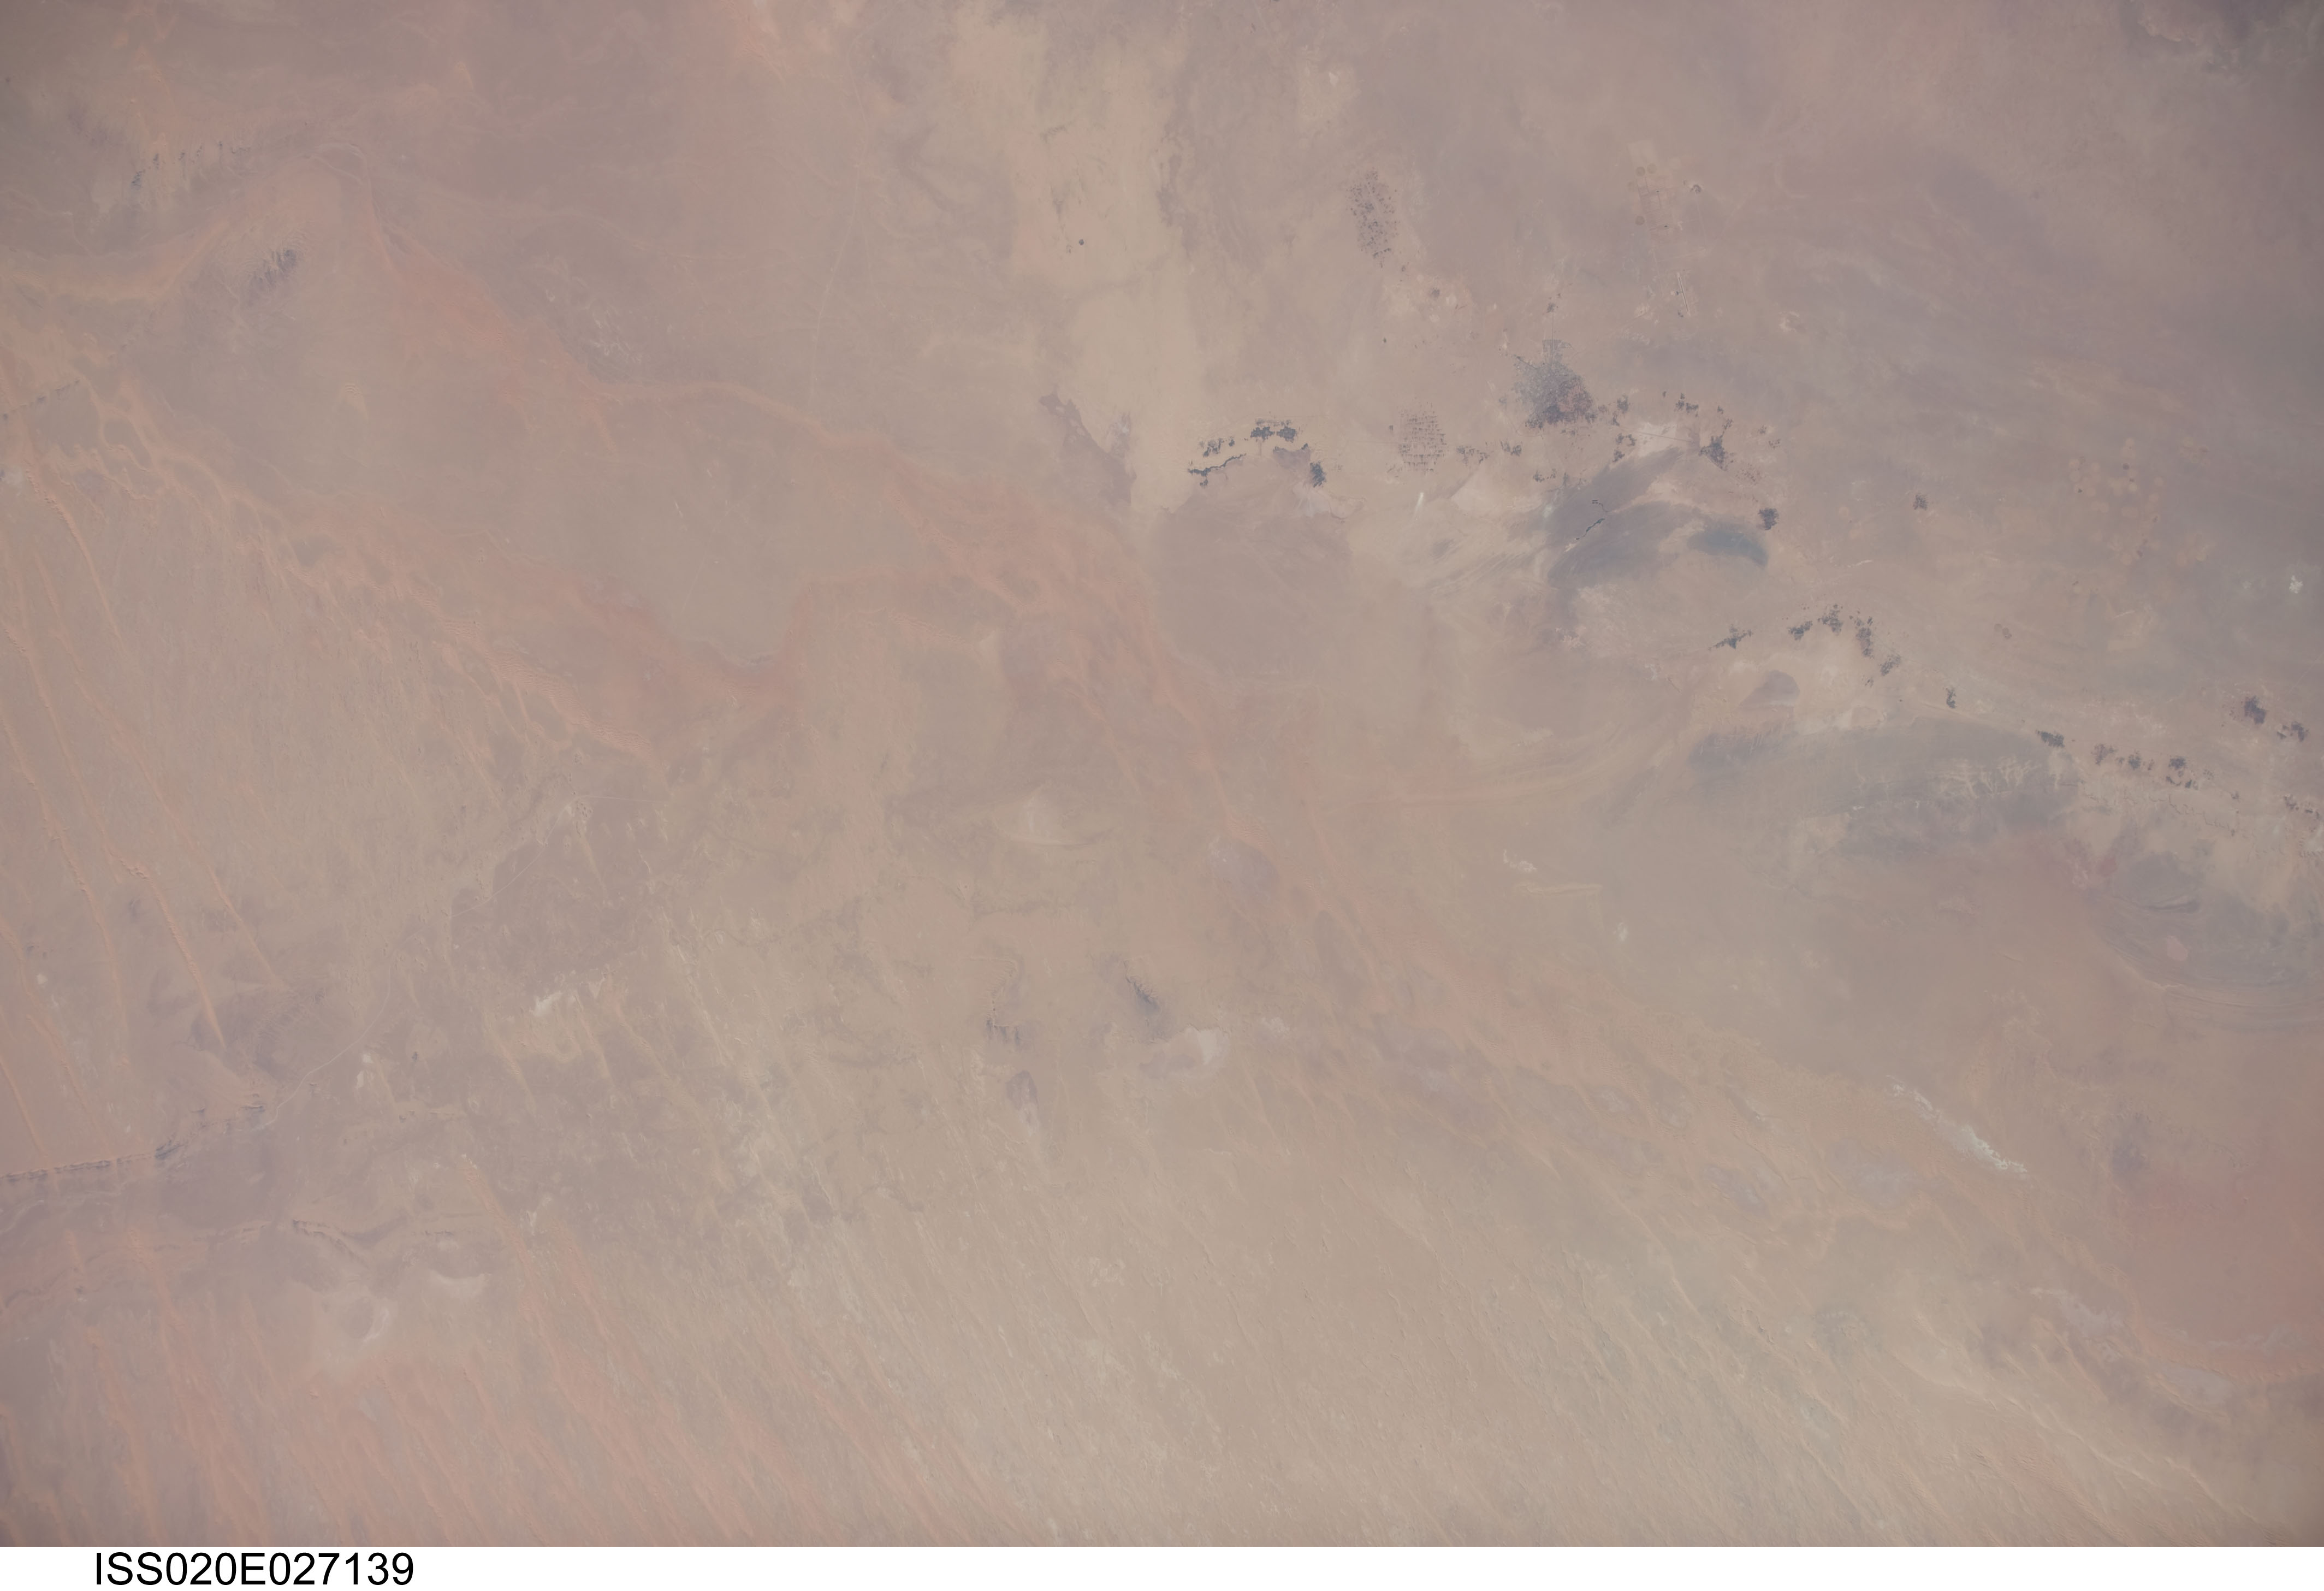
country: ALGERIA
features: ERG CHECH LINEAR DUNES, ADRAR
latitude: 27.9
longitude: -0.7
